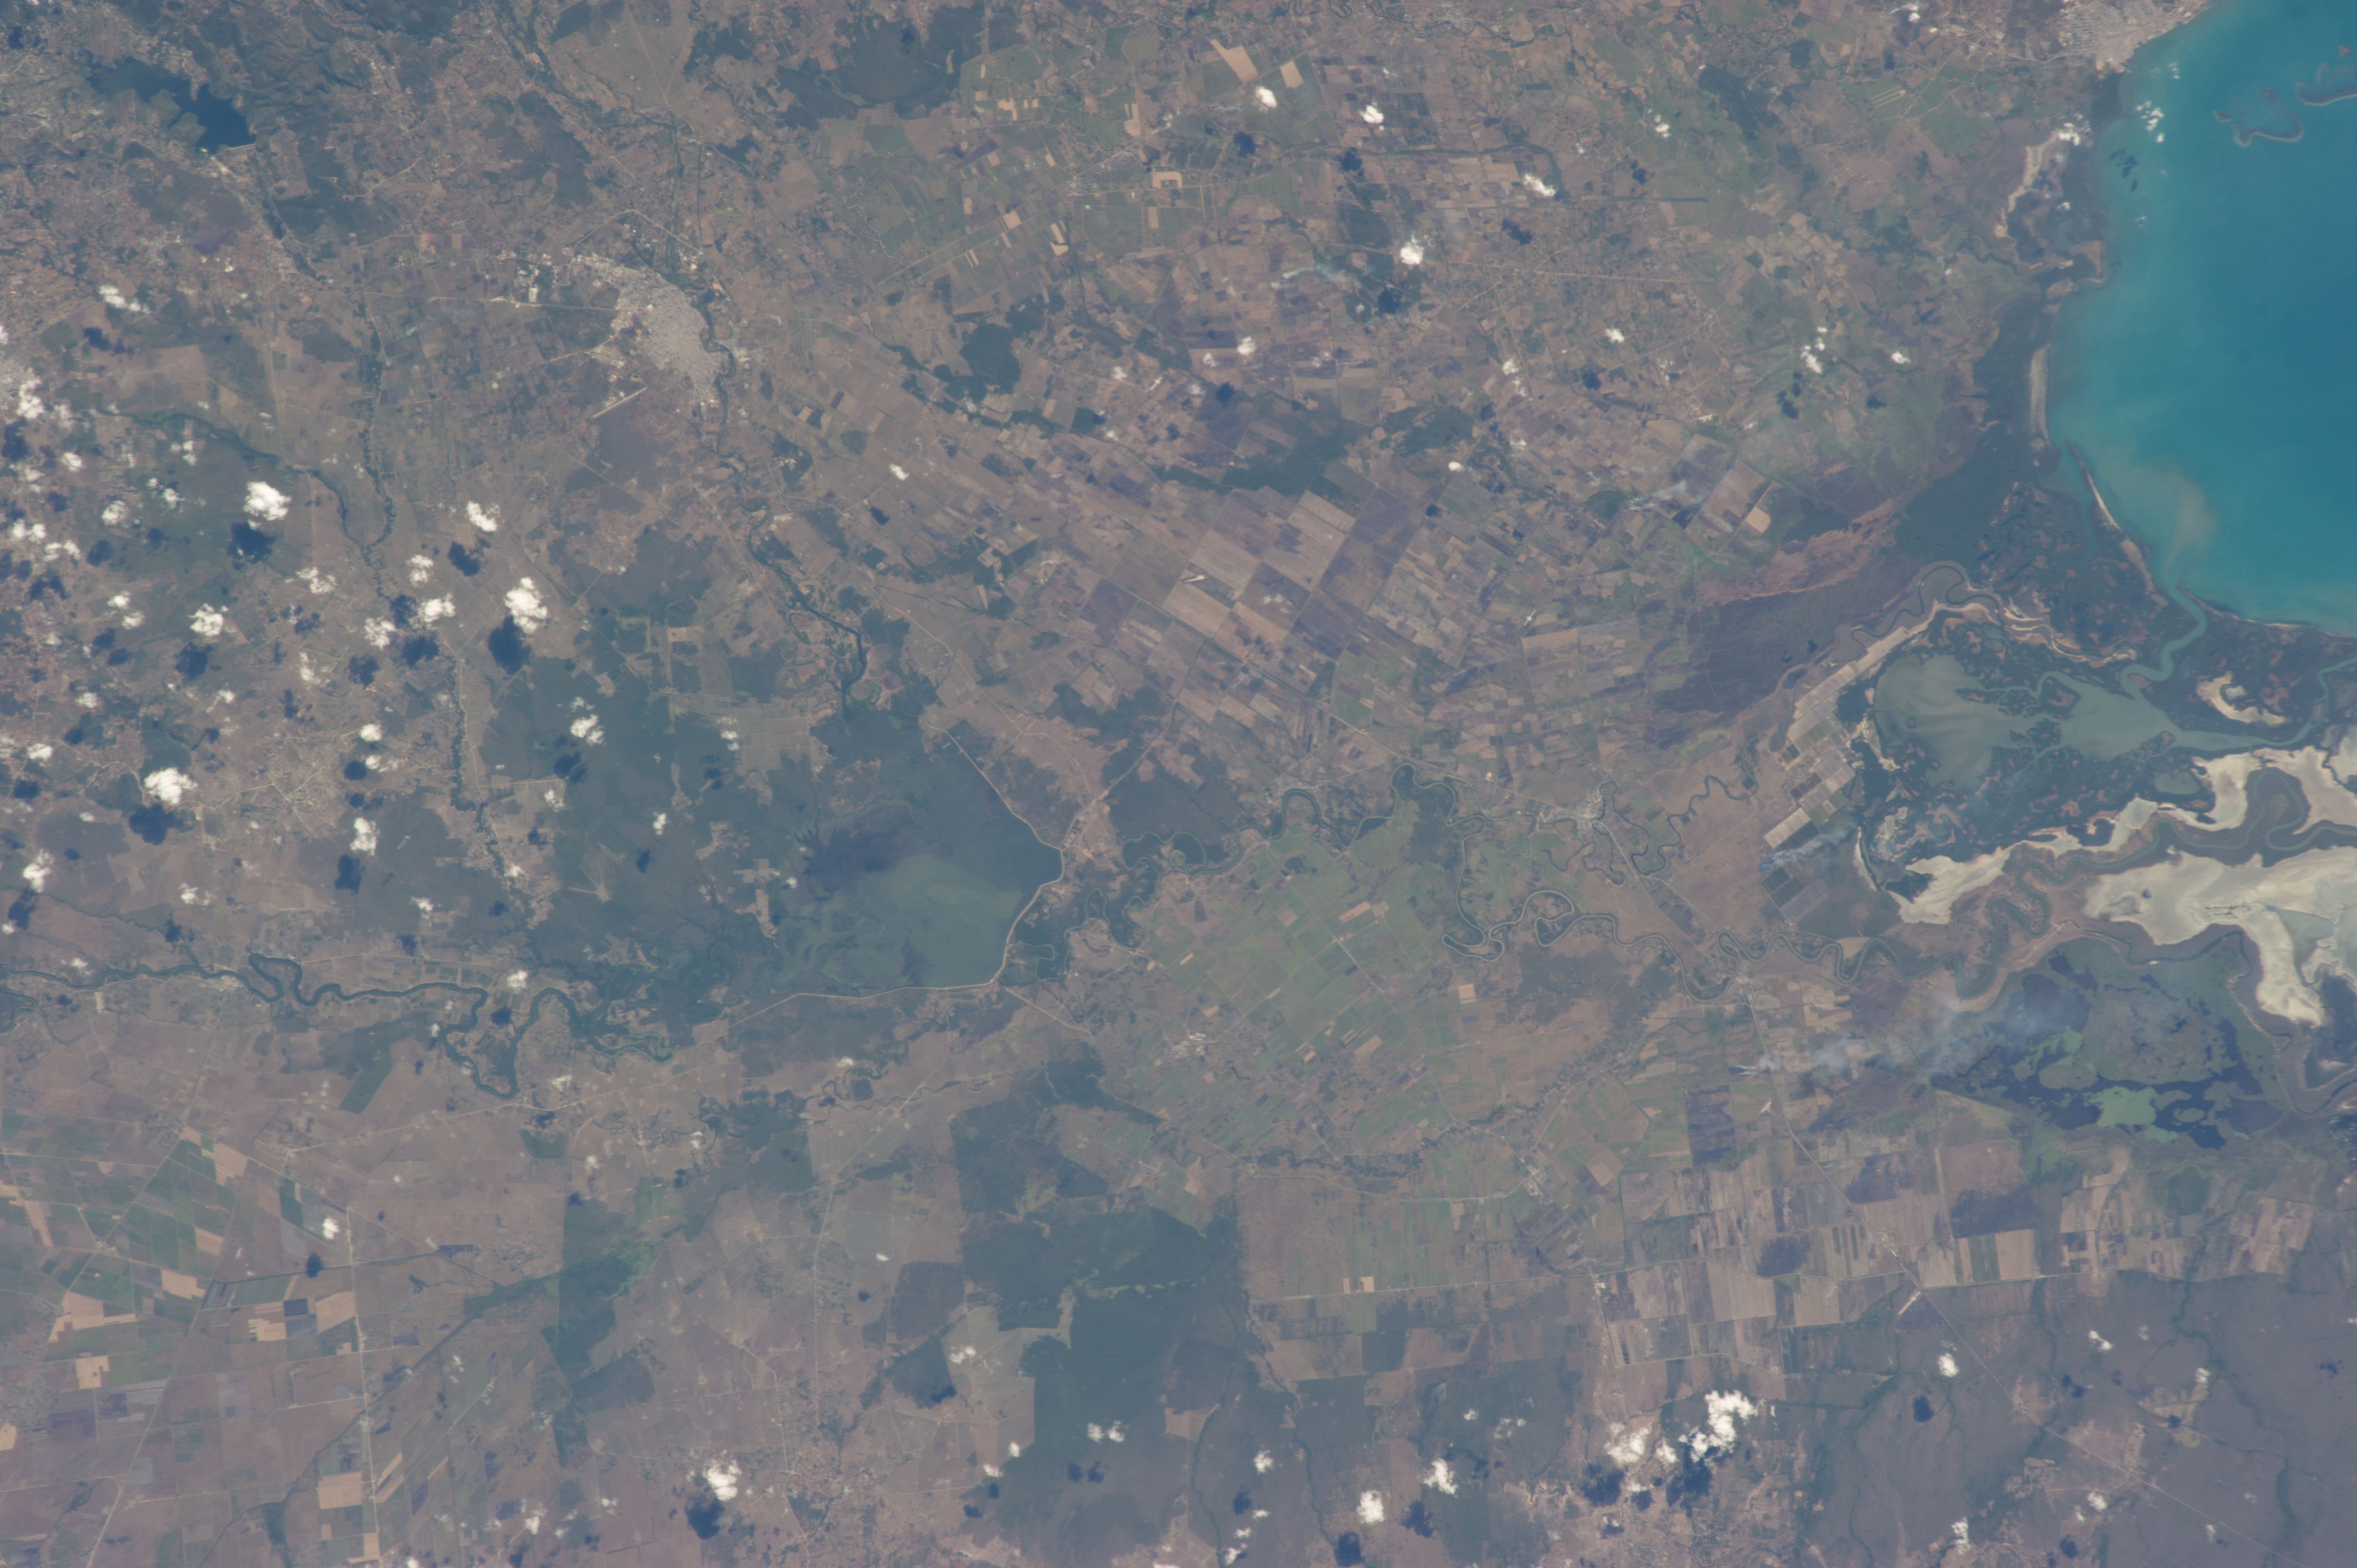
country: CUBA
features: GRANMA, CAUTO CRISTO, E. GULF OF GUACANAYABO
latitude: 20.5
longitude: -76.8
